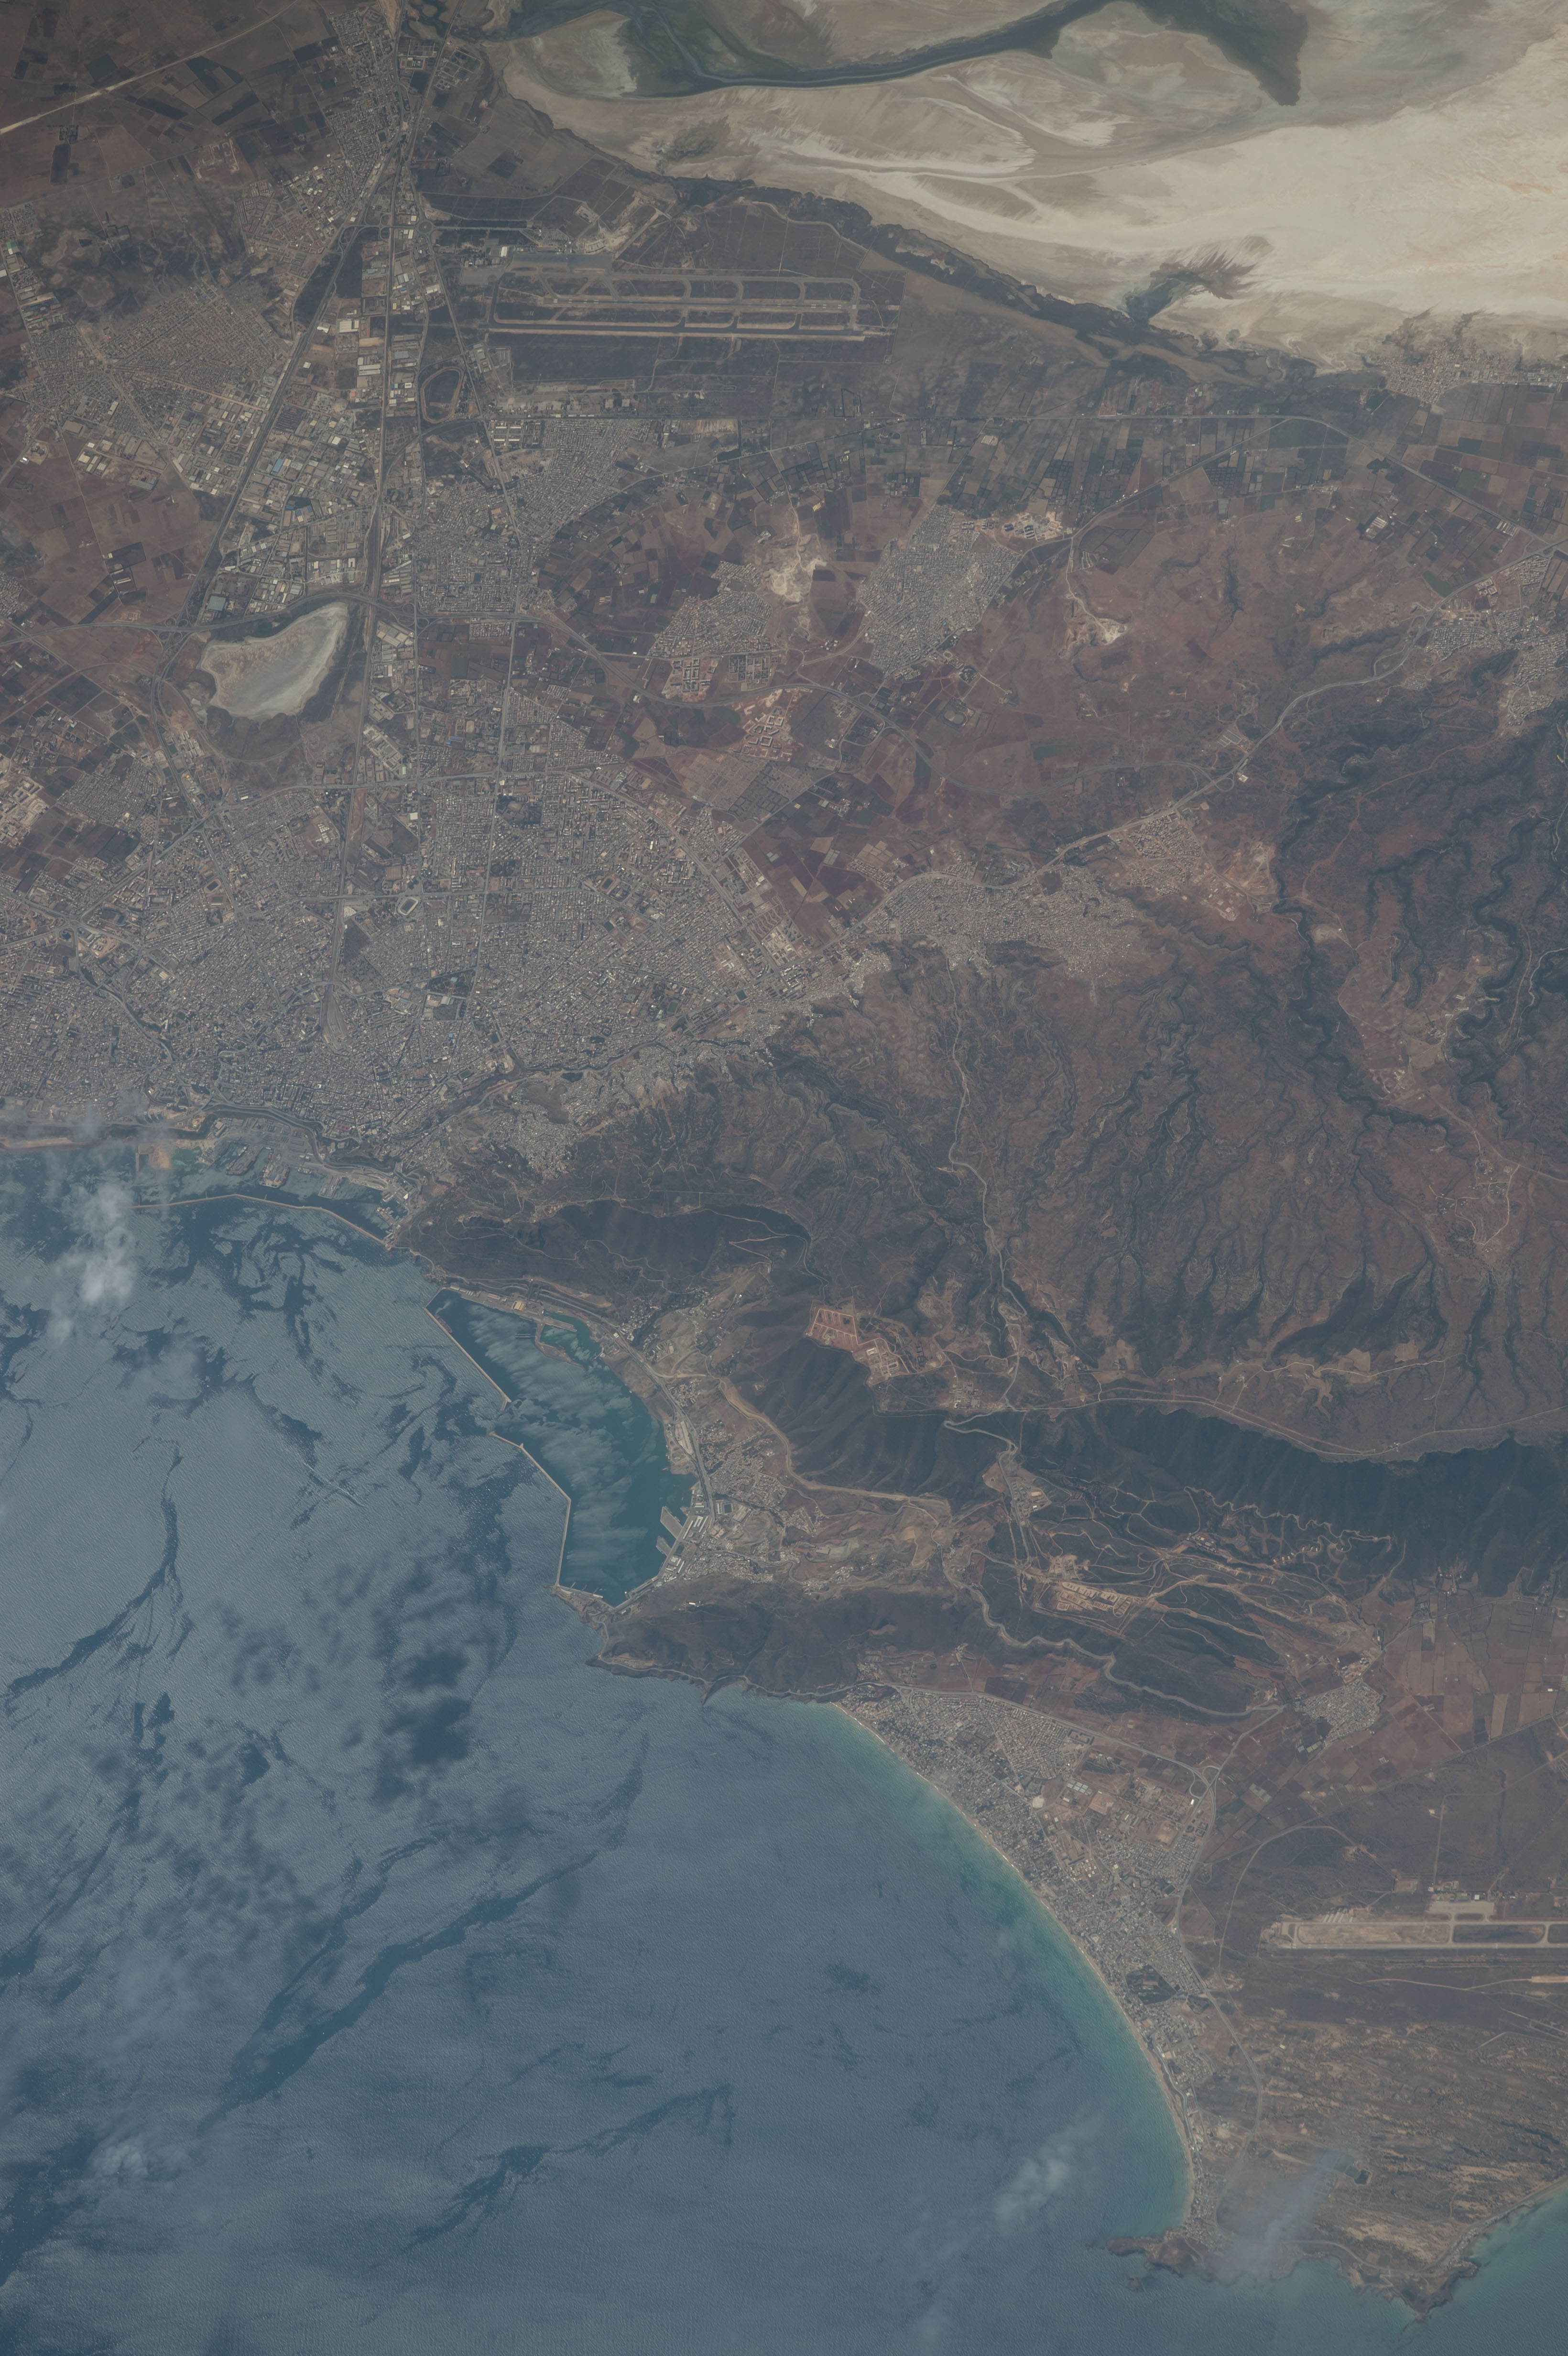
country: ALGERIA
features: ALBORAN SEA, MEDITERRANEAN SEA, SEBKHA OF ORAN LAKE, DAIAT MORSLY LAKE, ATLAS TELLIEN MOUNTAINS, BOUSFER, AIN EL TURK, MERS EL KEBIR, ORAN, AIRPORTS
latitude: 35.7
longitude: -0.7
